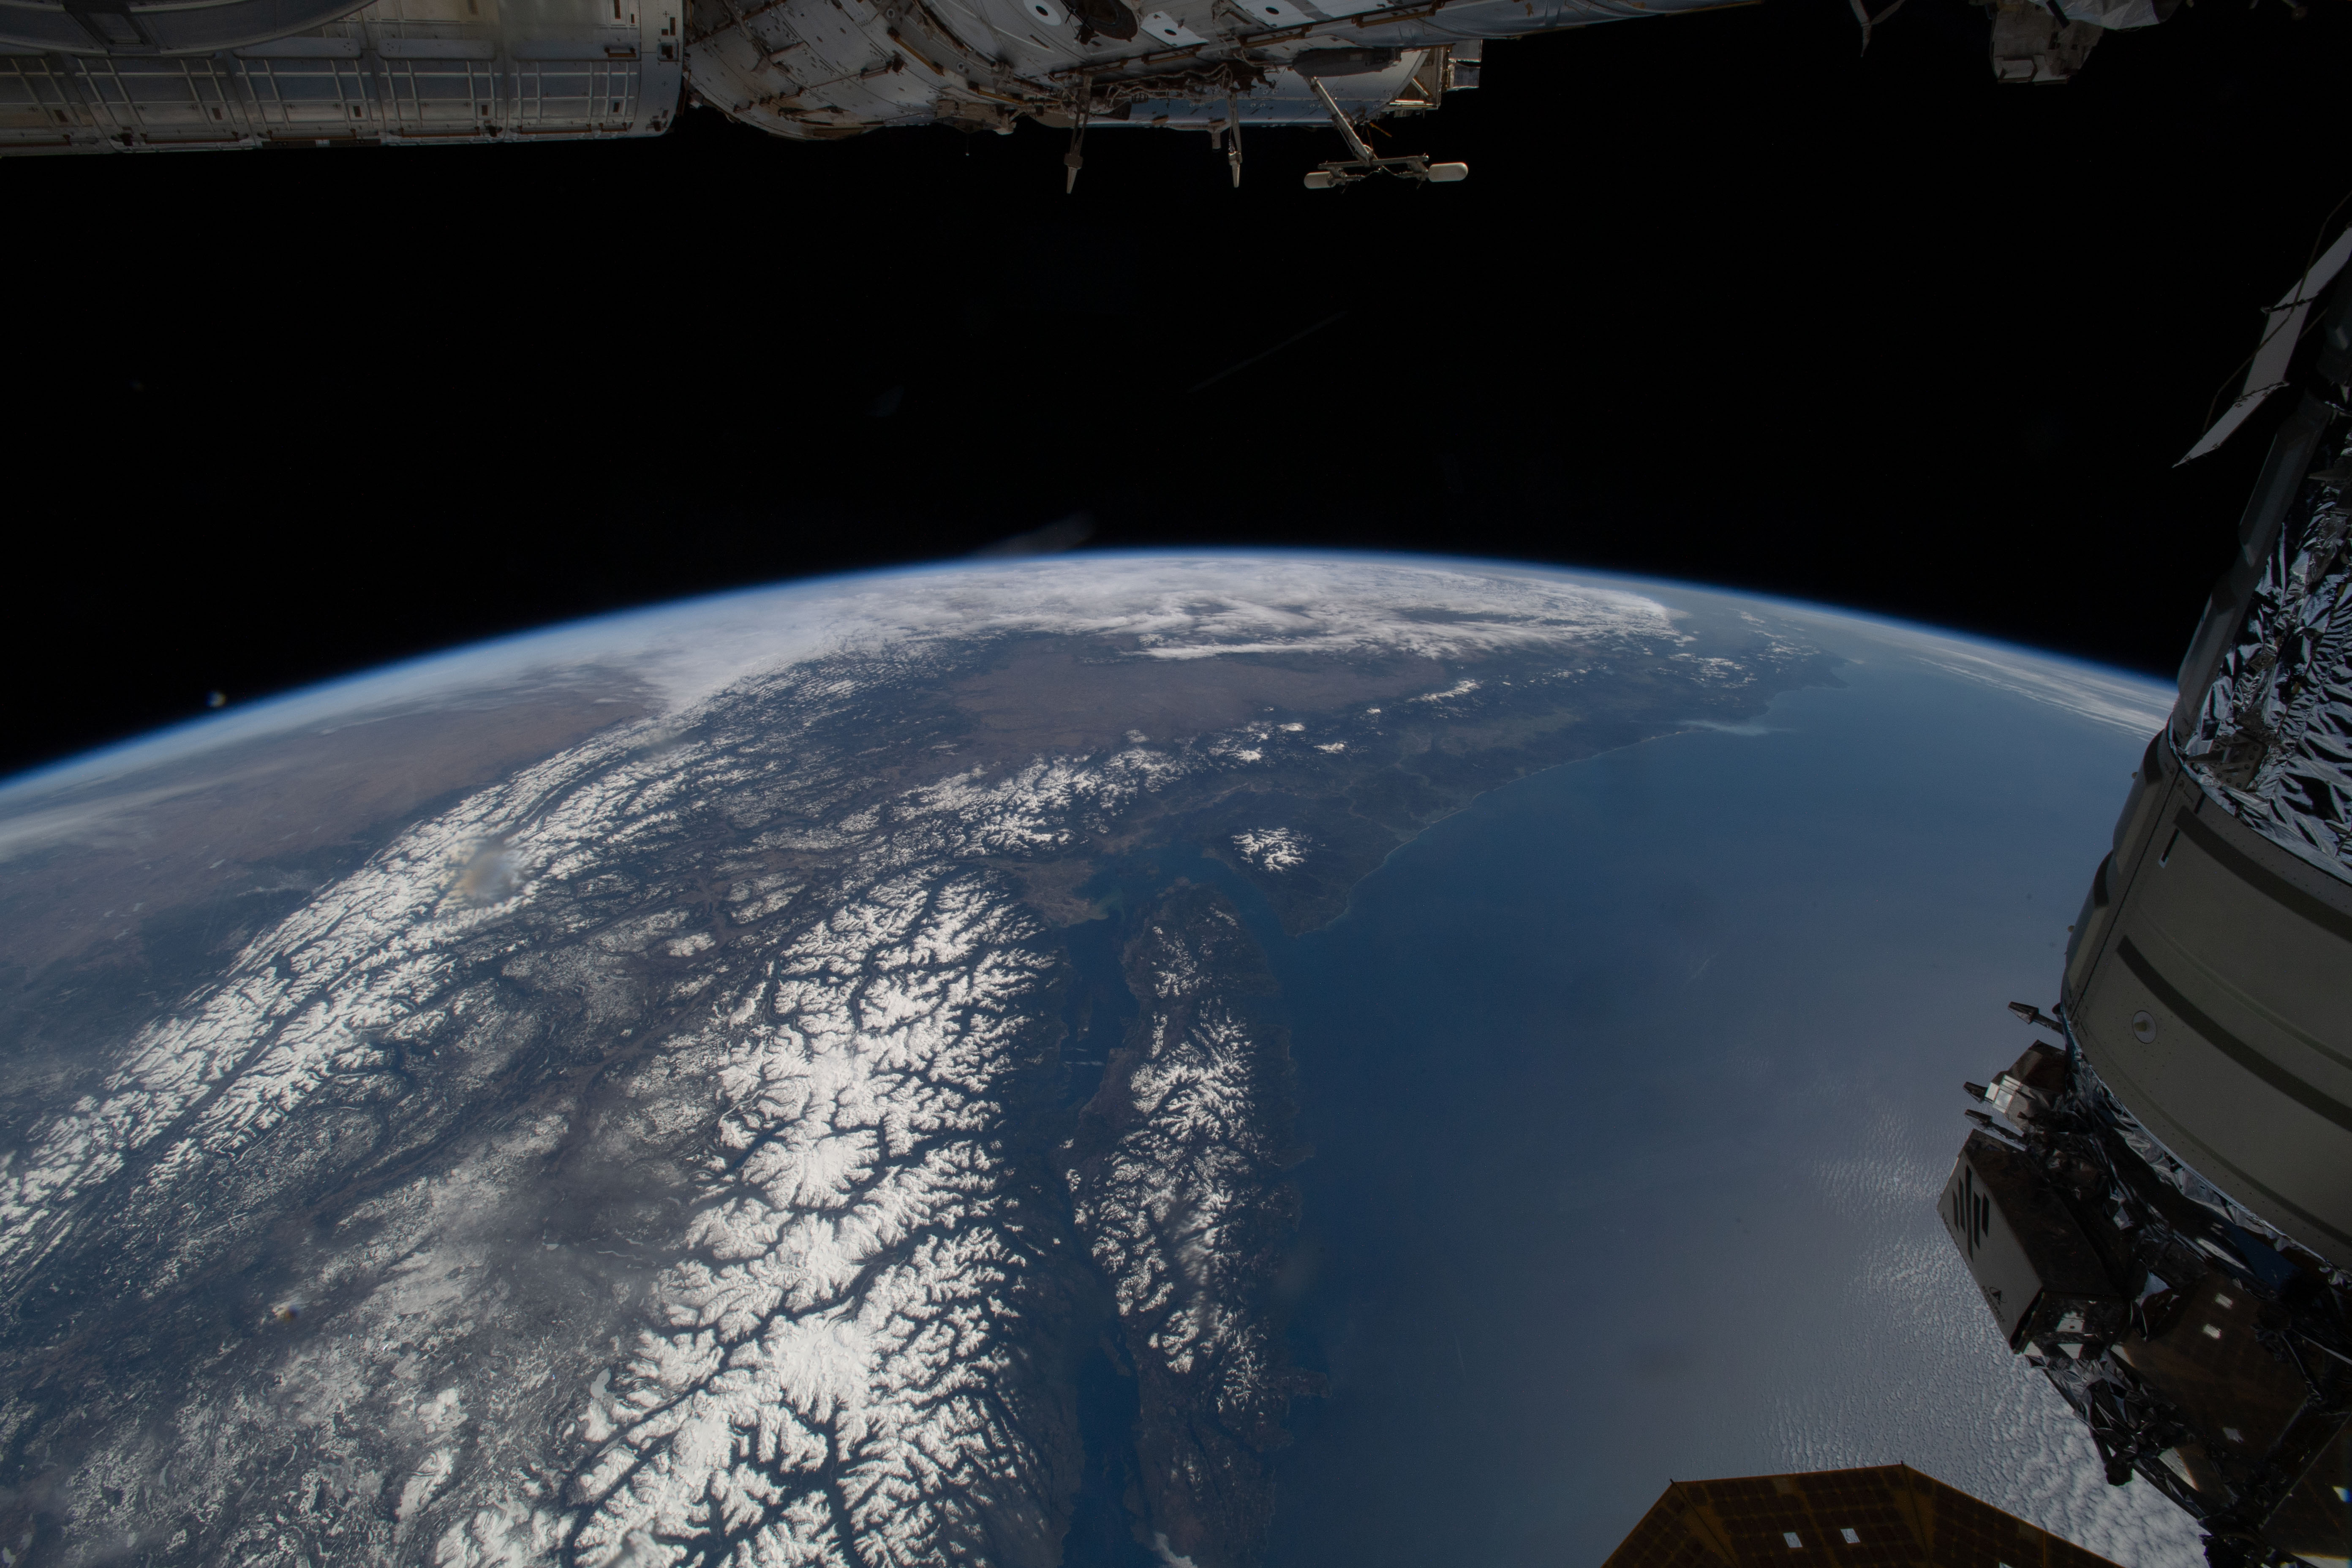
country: USA-WASHINGTON
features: EARTH LIMB, ISS, PACIFIC OCEAN, WADDINGTON RANGE, FRANKLIN GLACIER, SNOW
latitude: 48.5
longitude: -125.0
